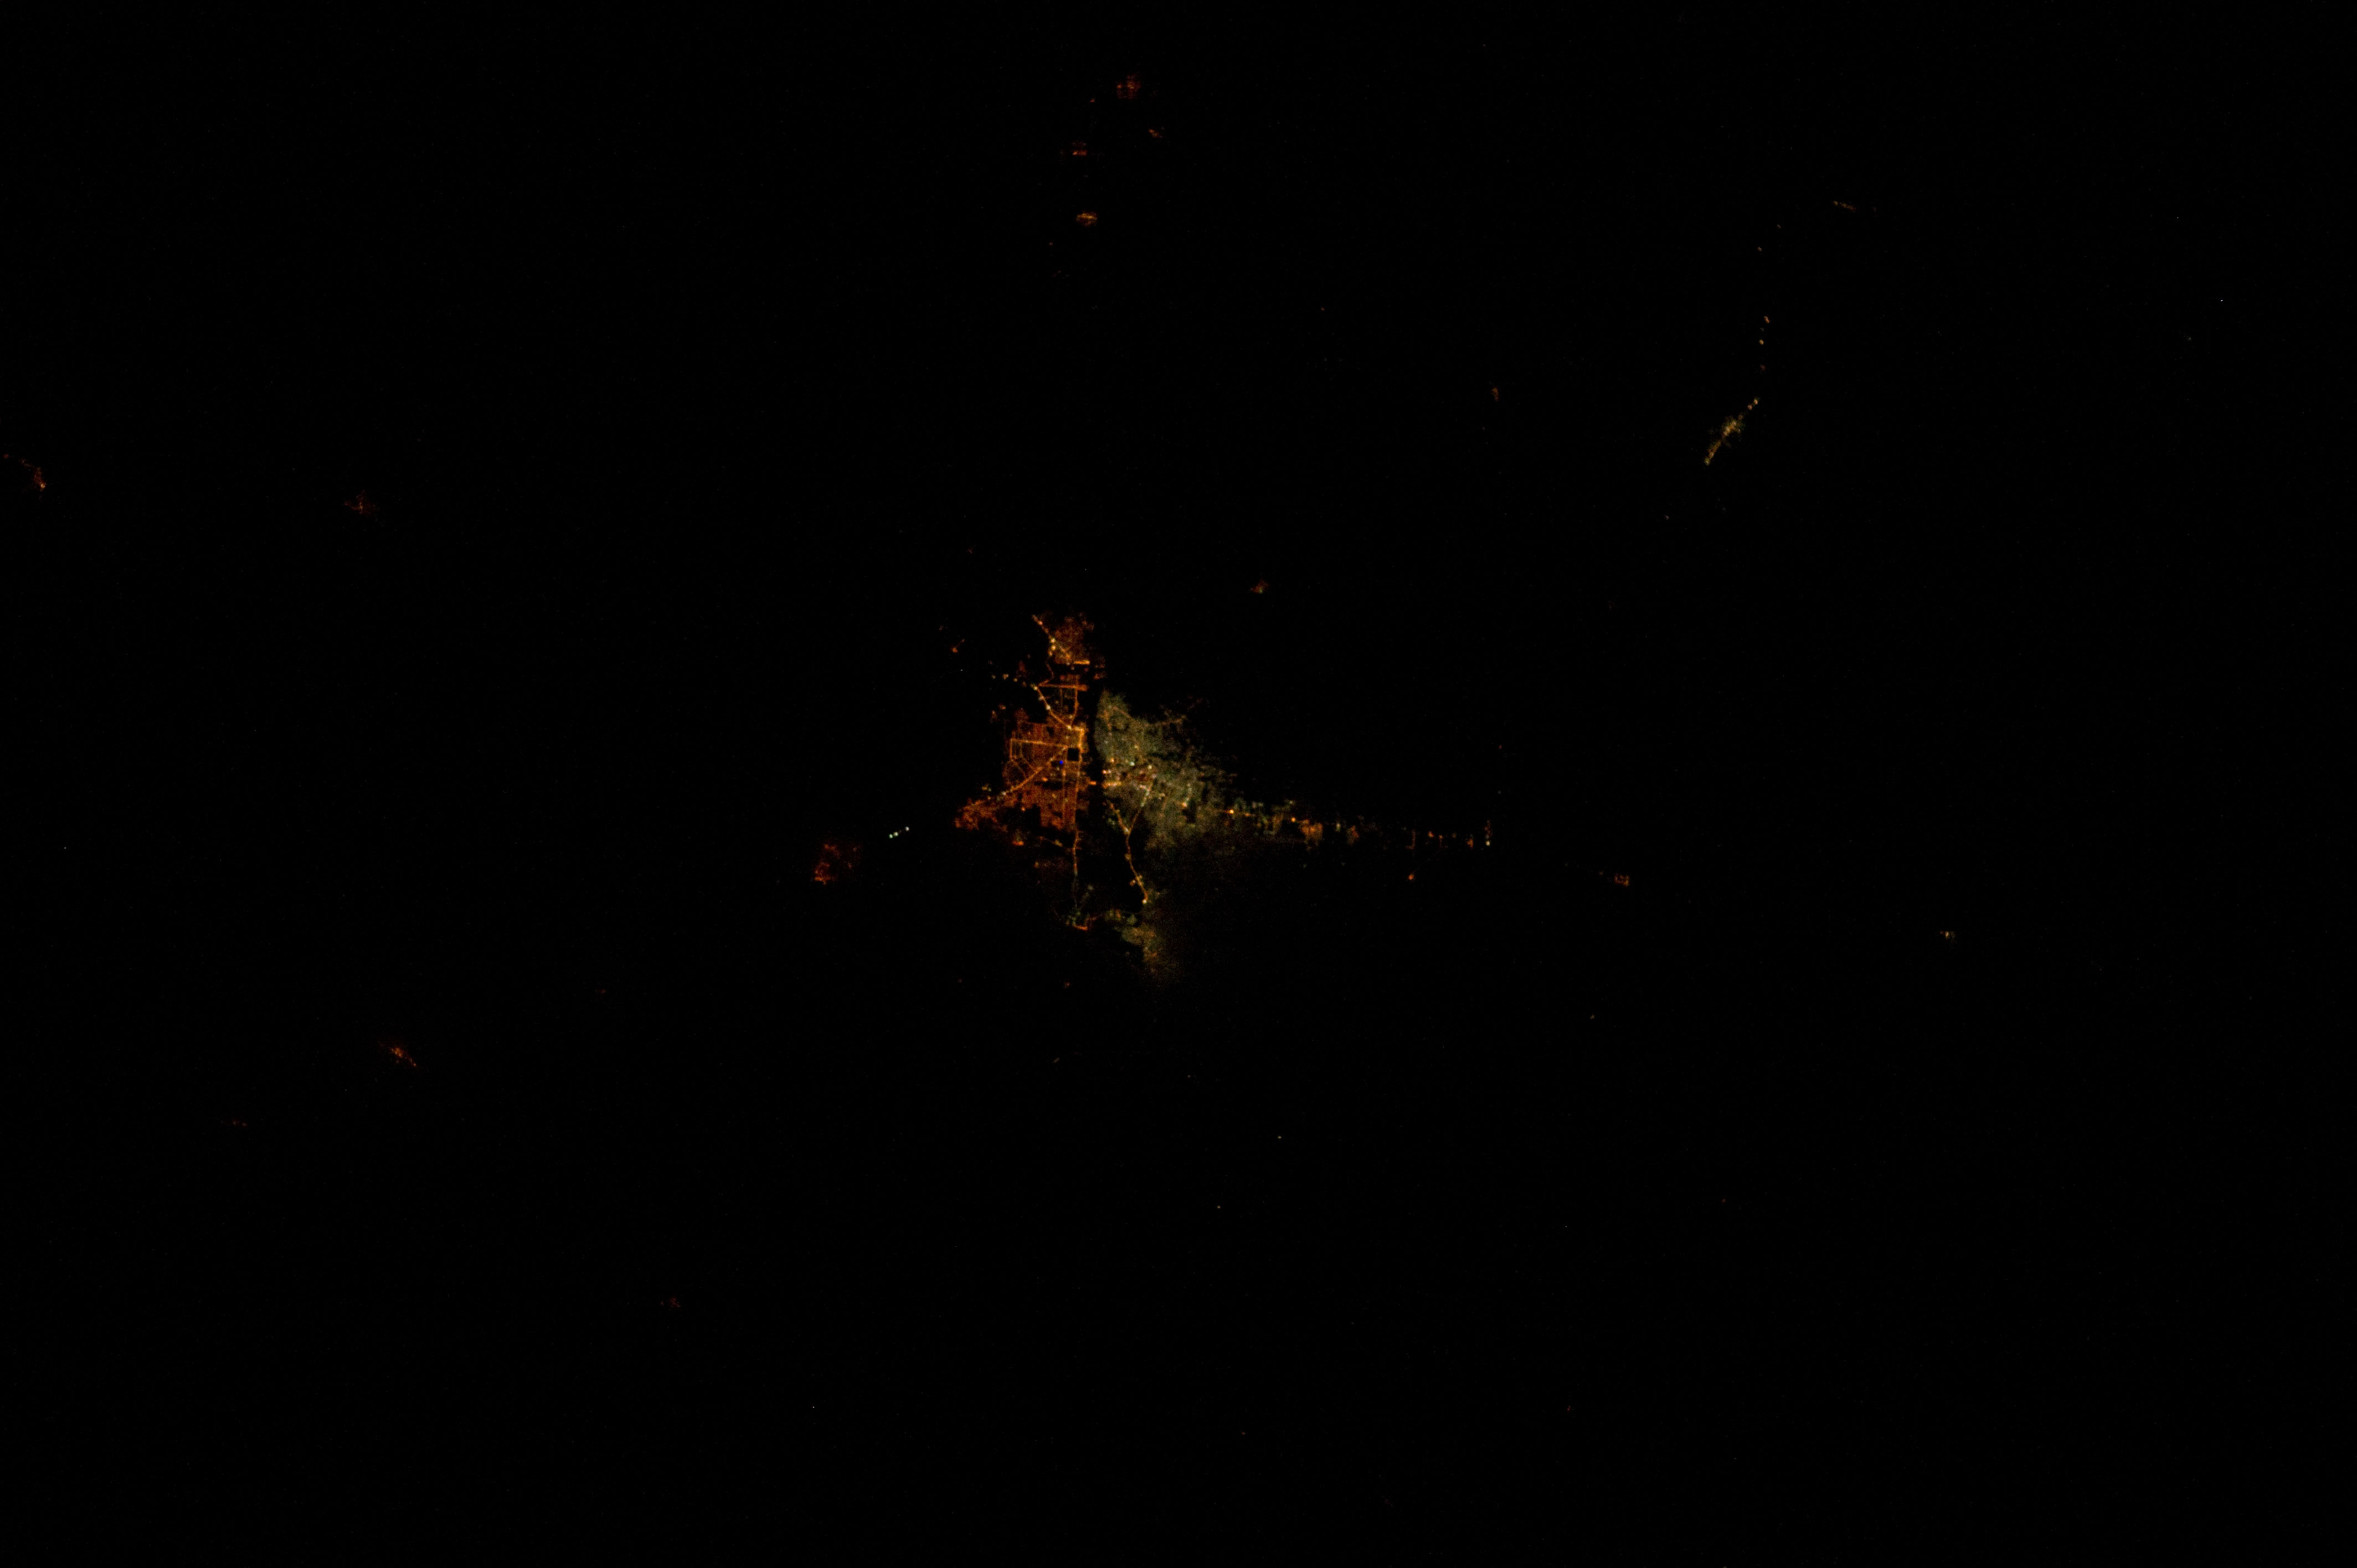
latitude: -25.5
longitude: -54.6
